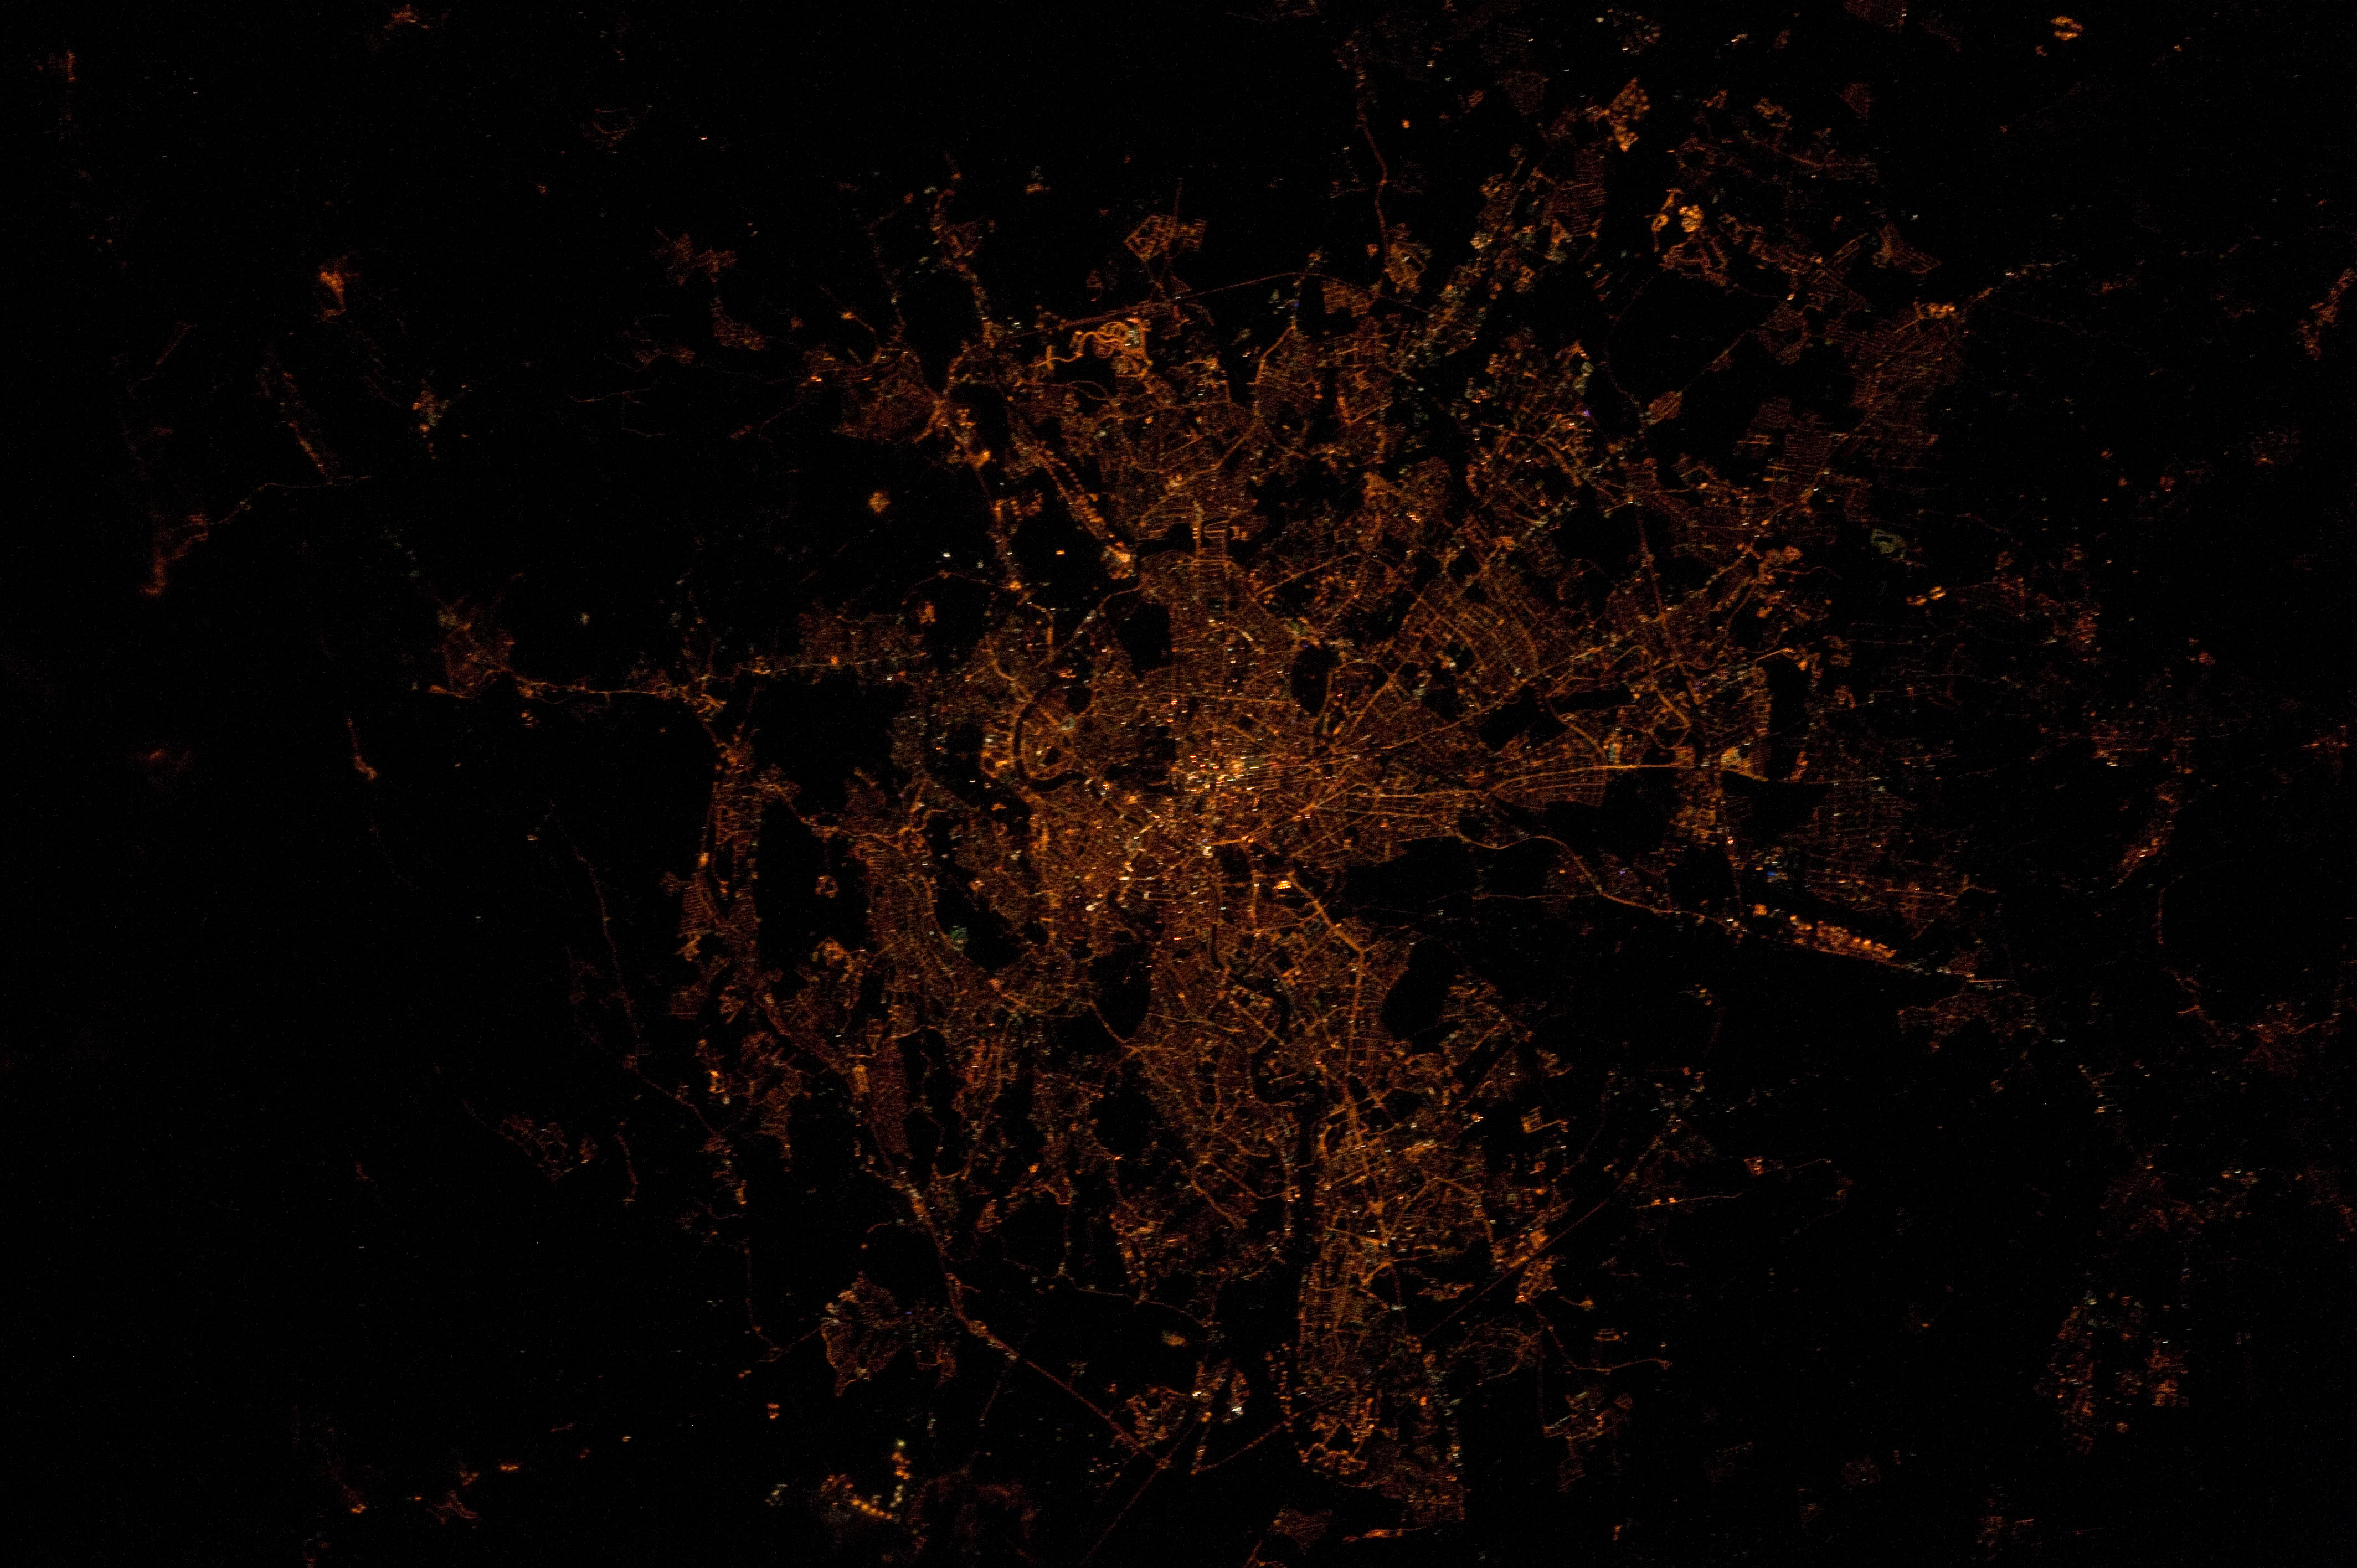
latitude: 41.9
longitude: 12.5
